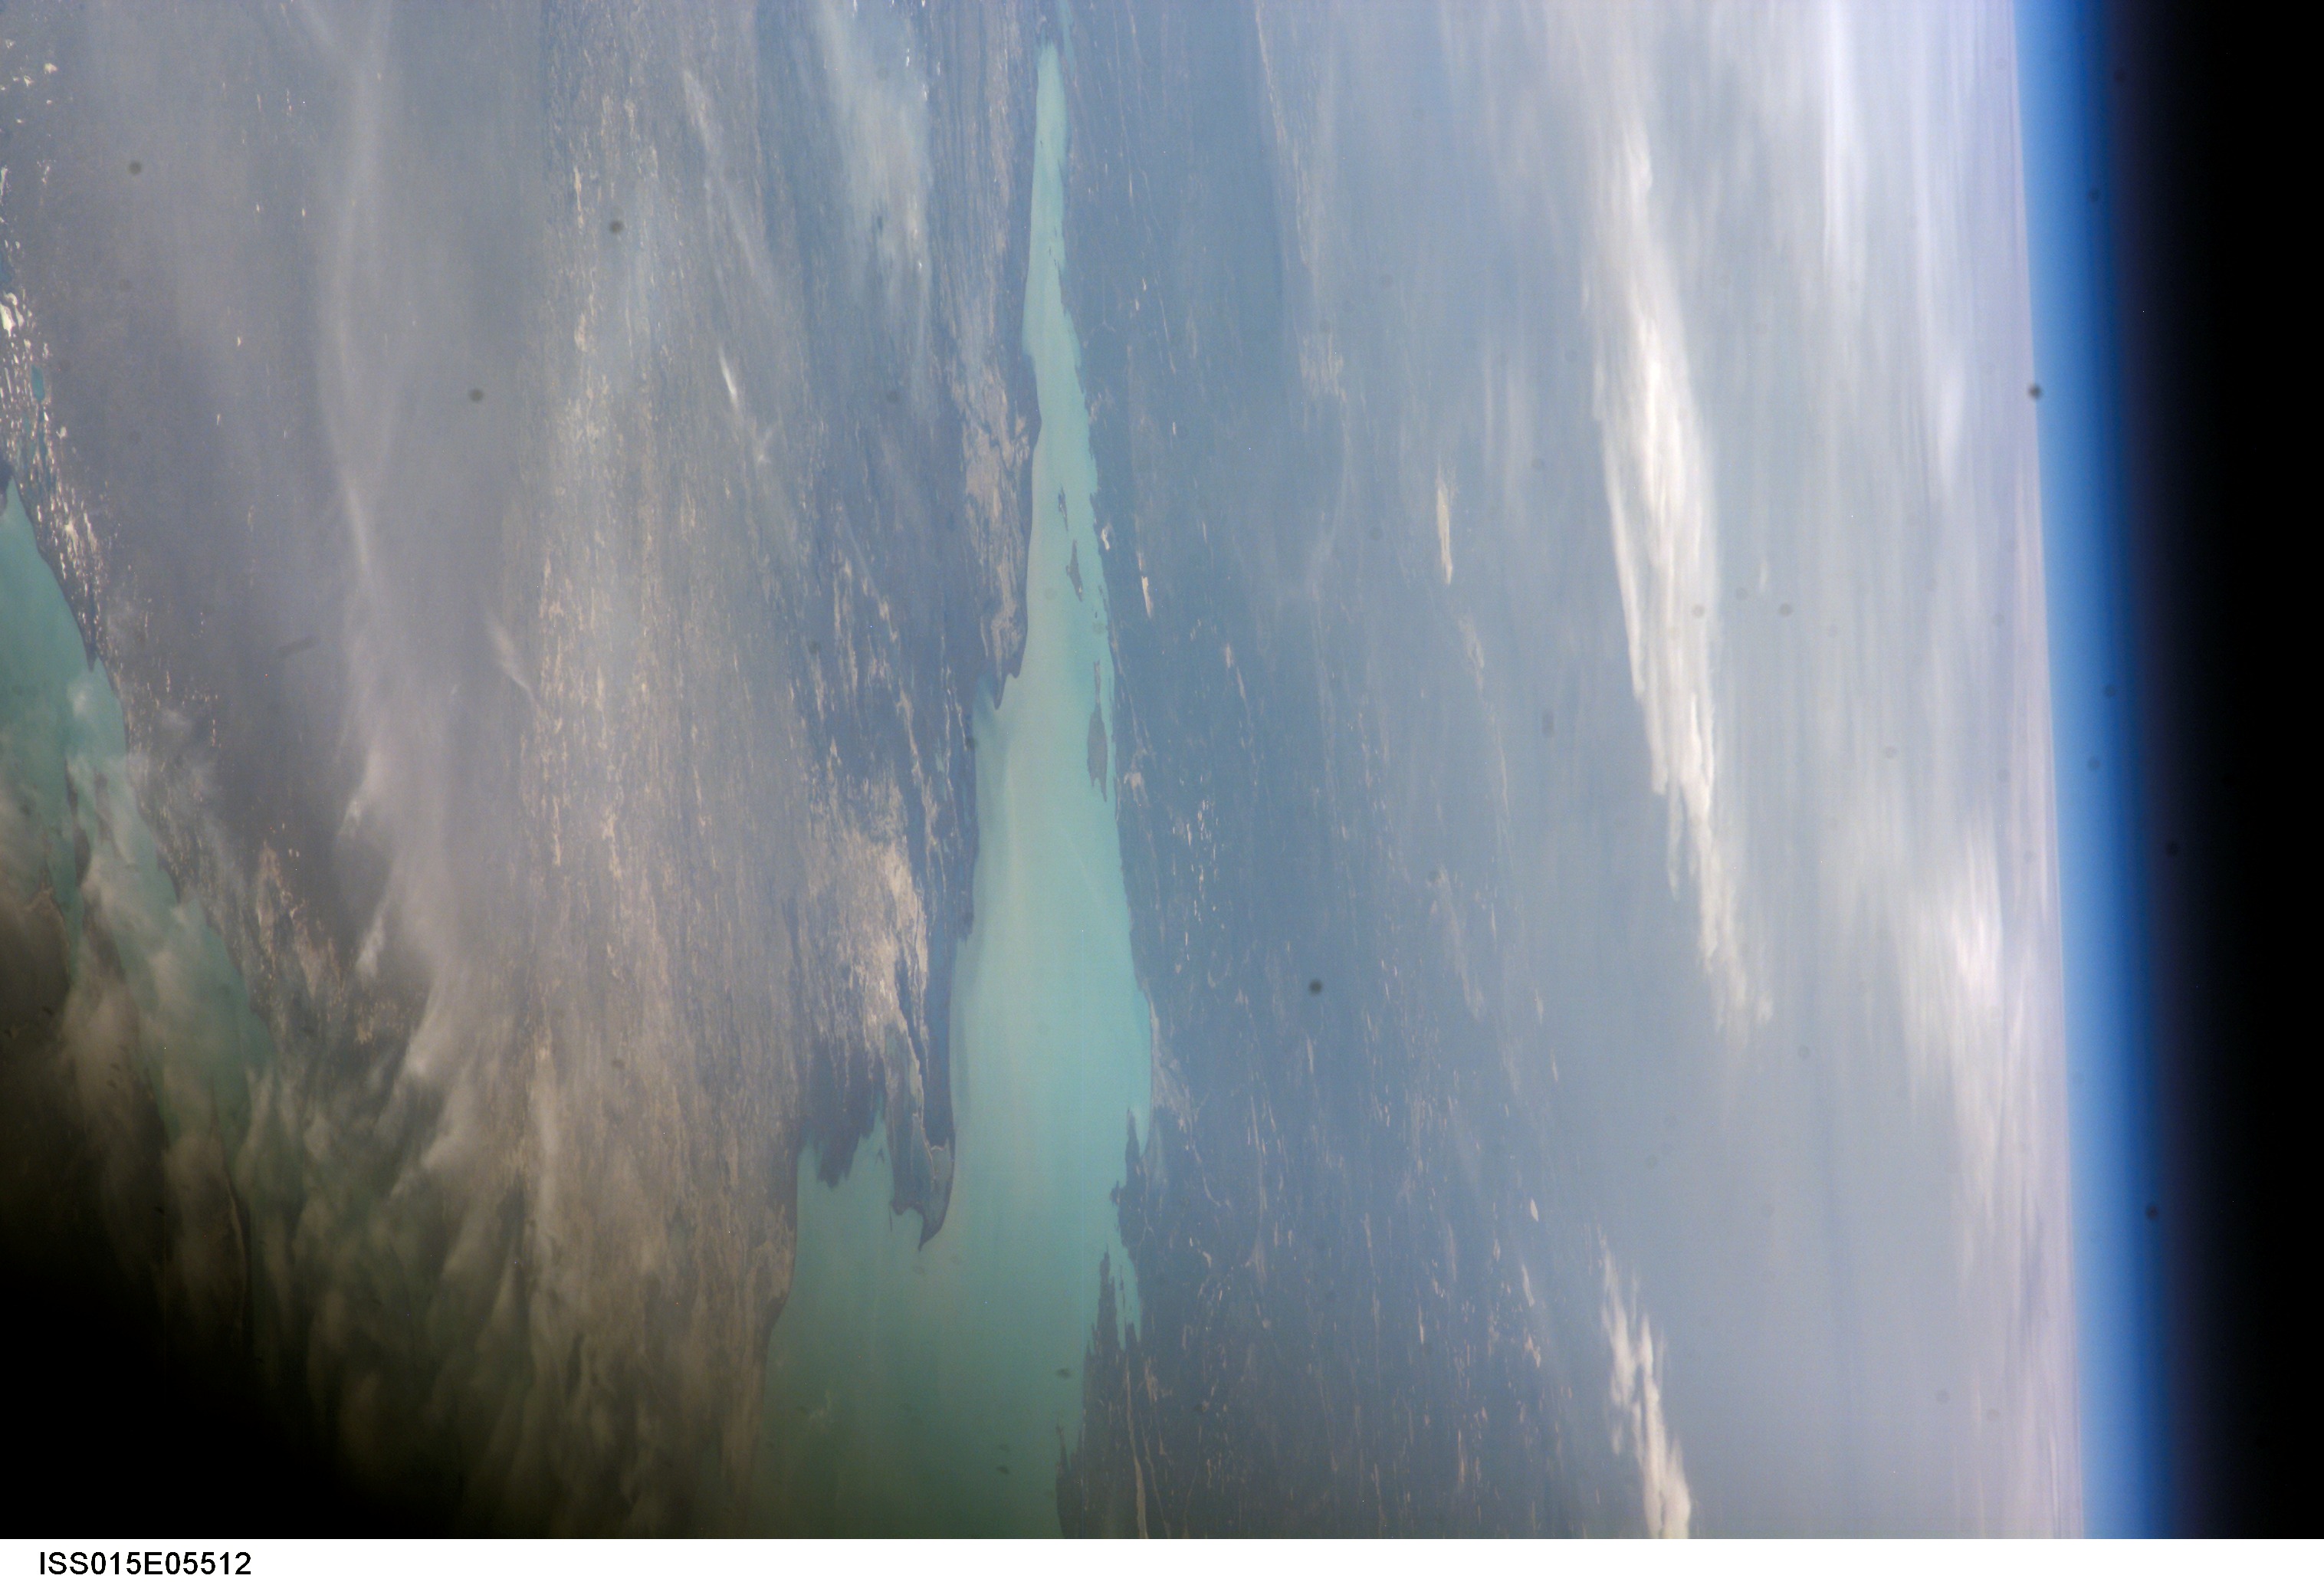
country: KAZAKHSTAN
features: PAN-L. BALKHASH
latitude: 45.5
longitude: 74.5
